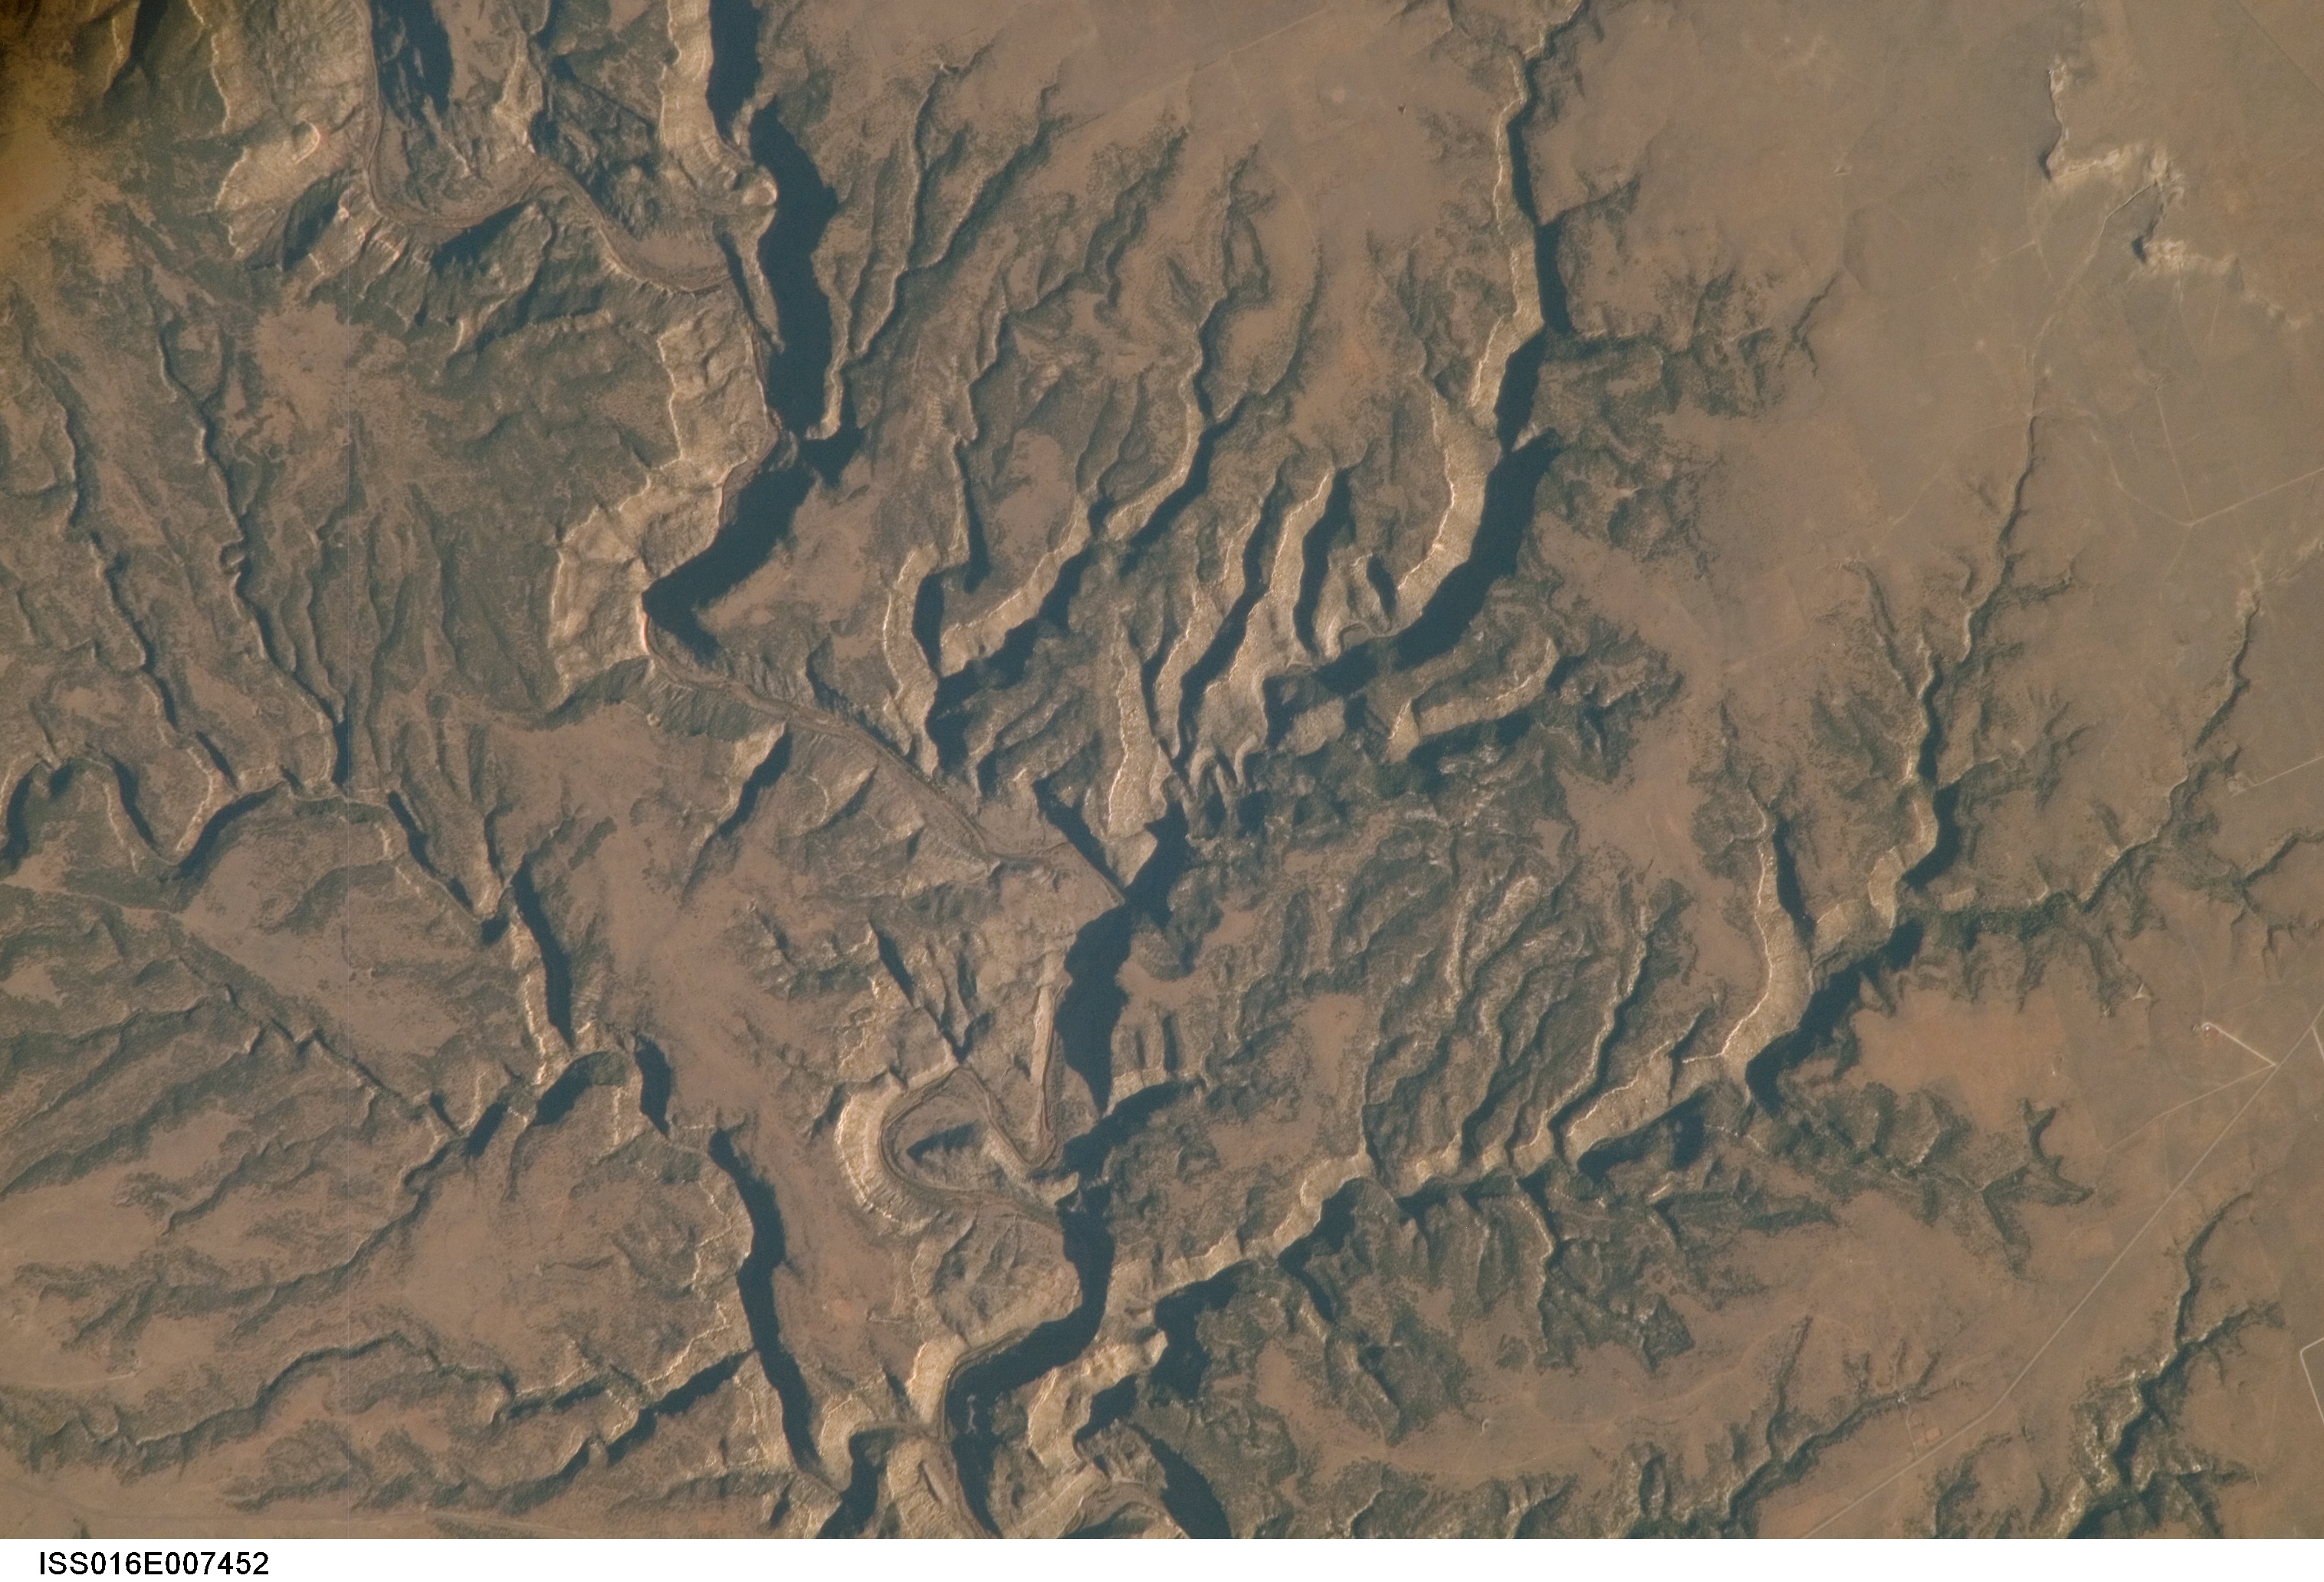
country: USA-NEW MEXICO
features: CANADIAN RIVER, CANYONS, ROADS
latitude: 36.0
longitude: -104.3
